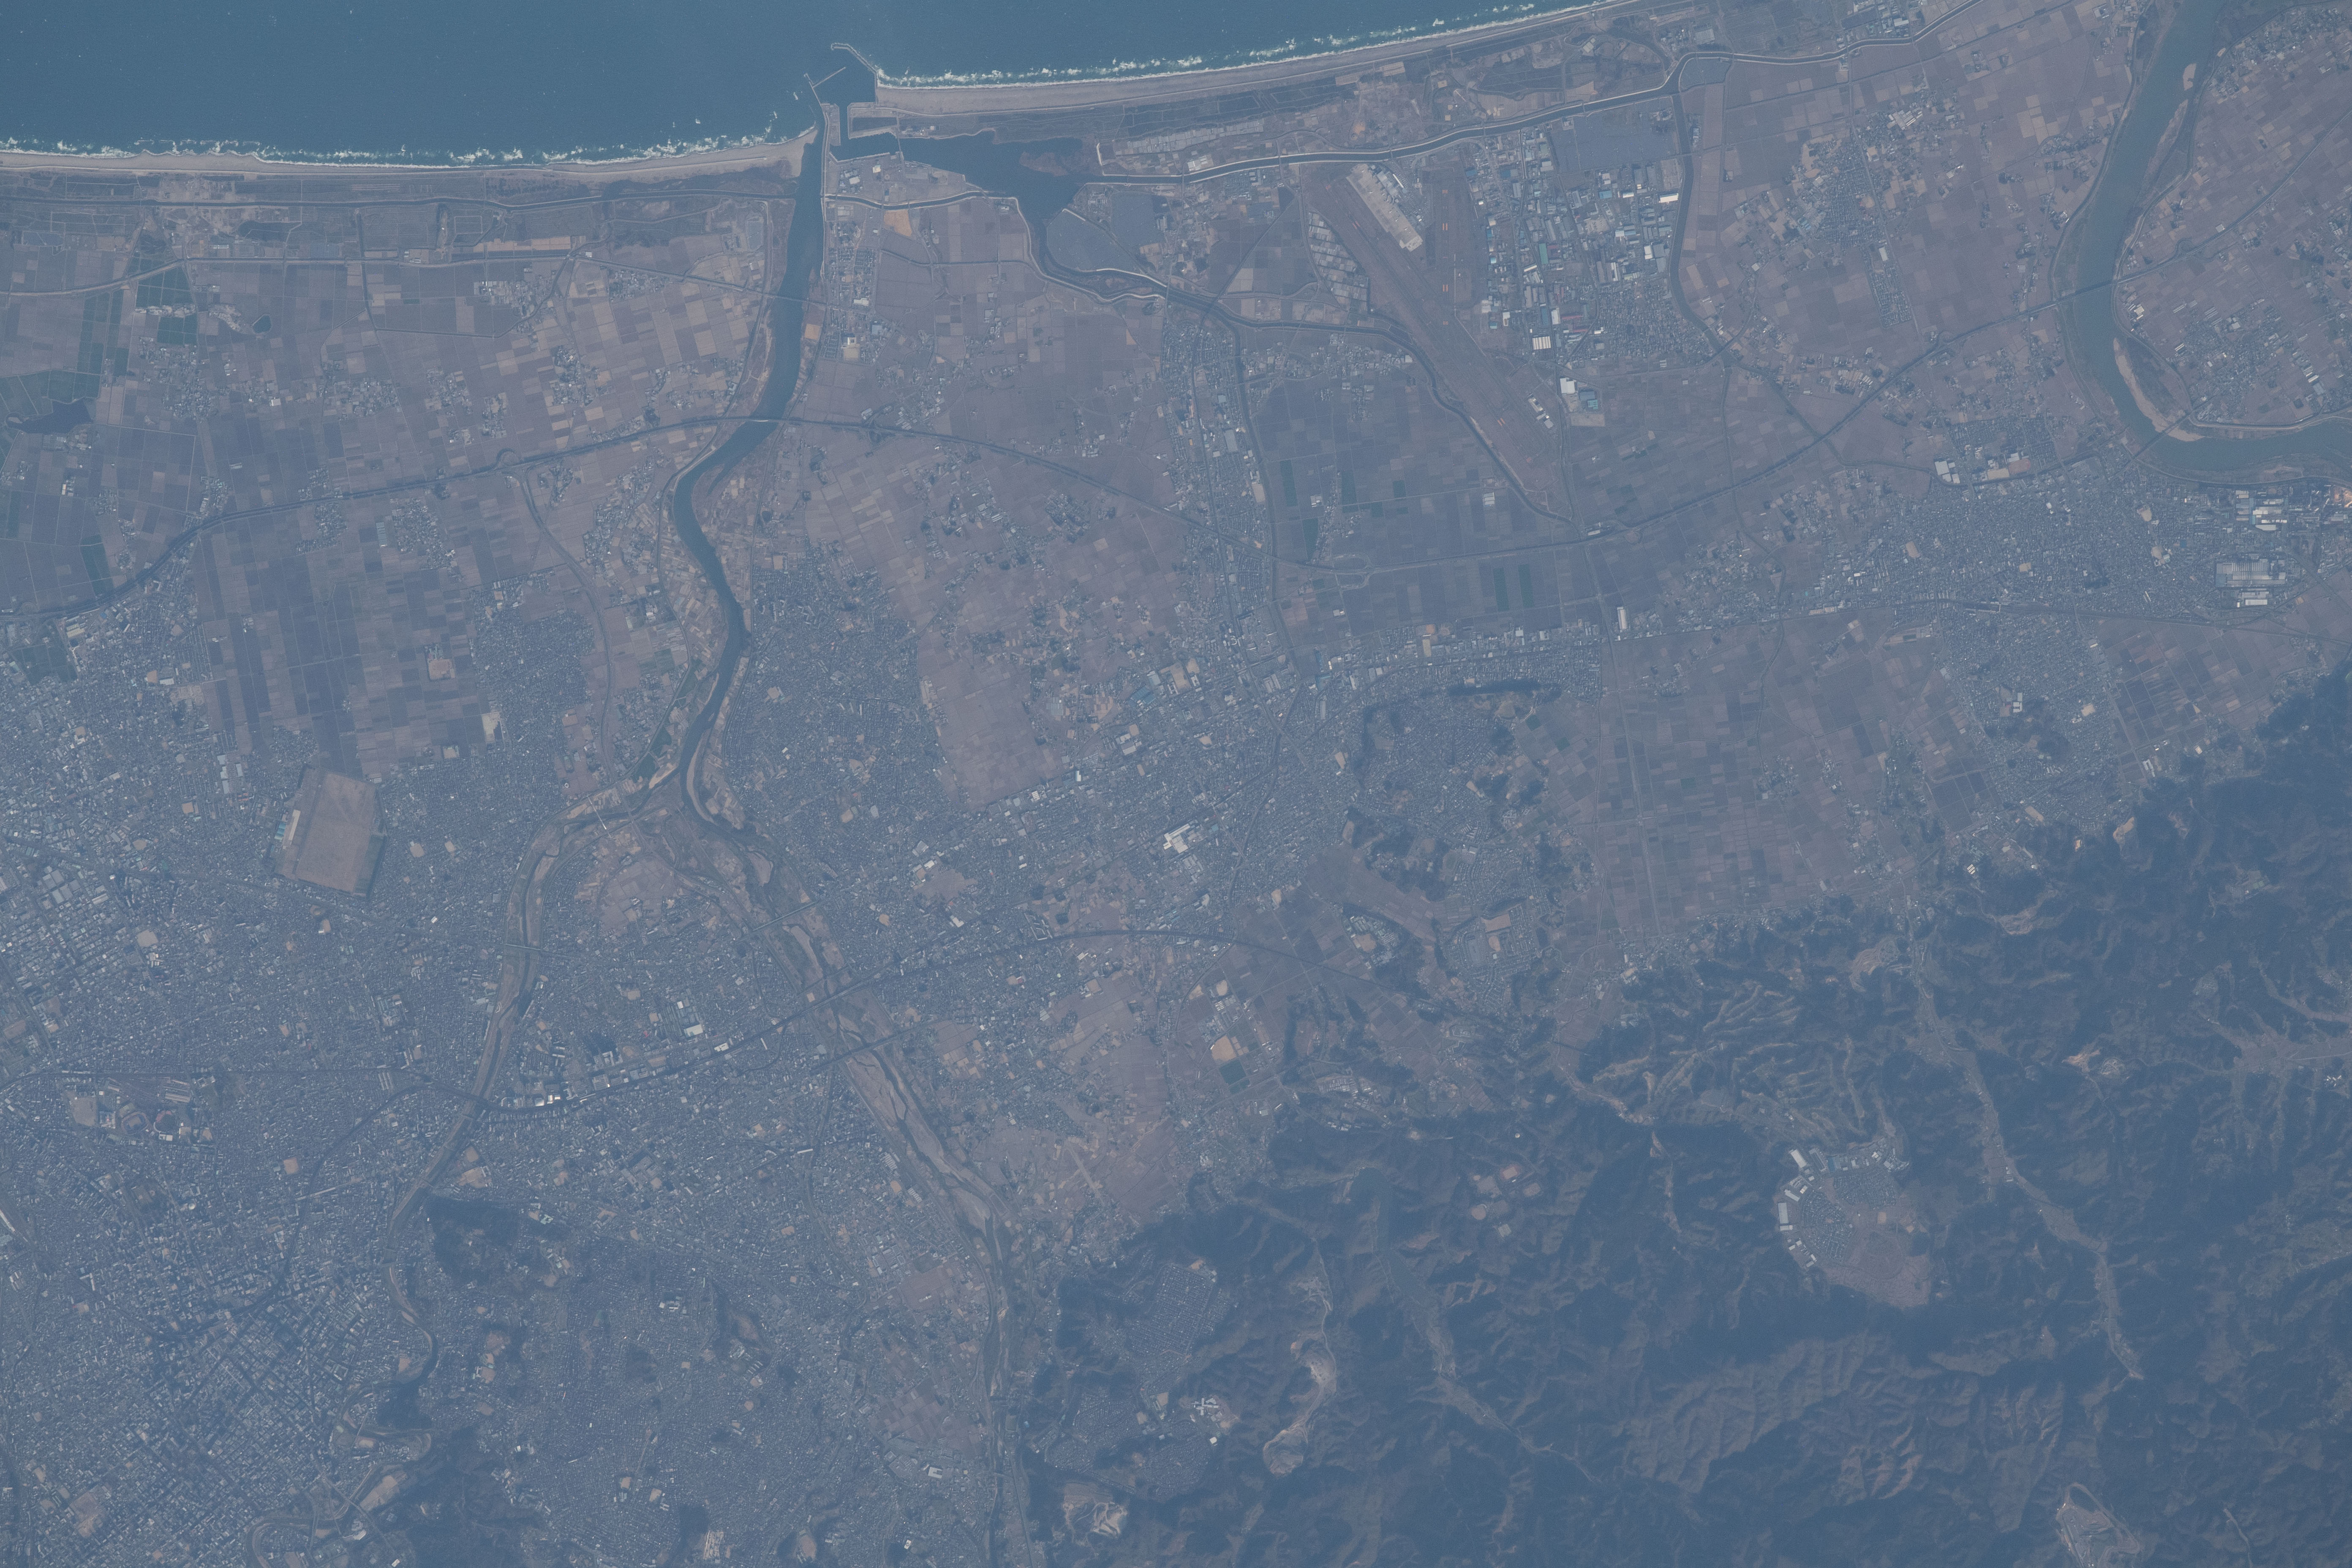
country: JAPAN
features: HIROURA BAY, NATORI RIVER, ABUKUMA RIVER, SENDAI AIRPORT STATION, SENDAI CITY
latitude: 38.2
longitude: 140.9
